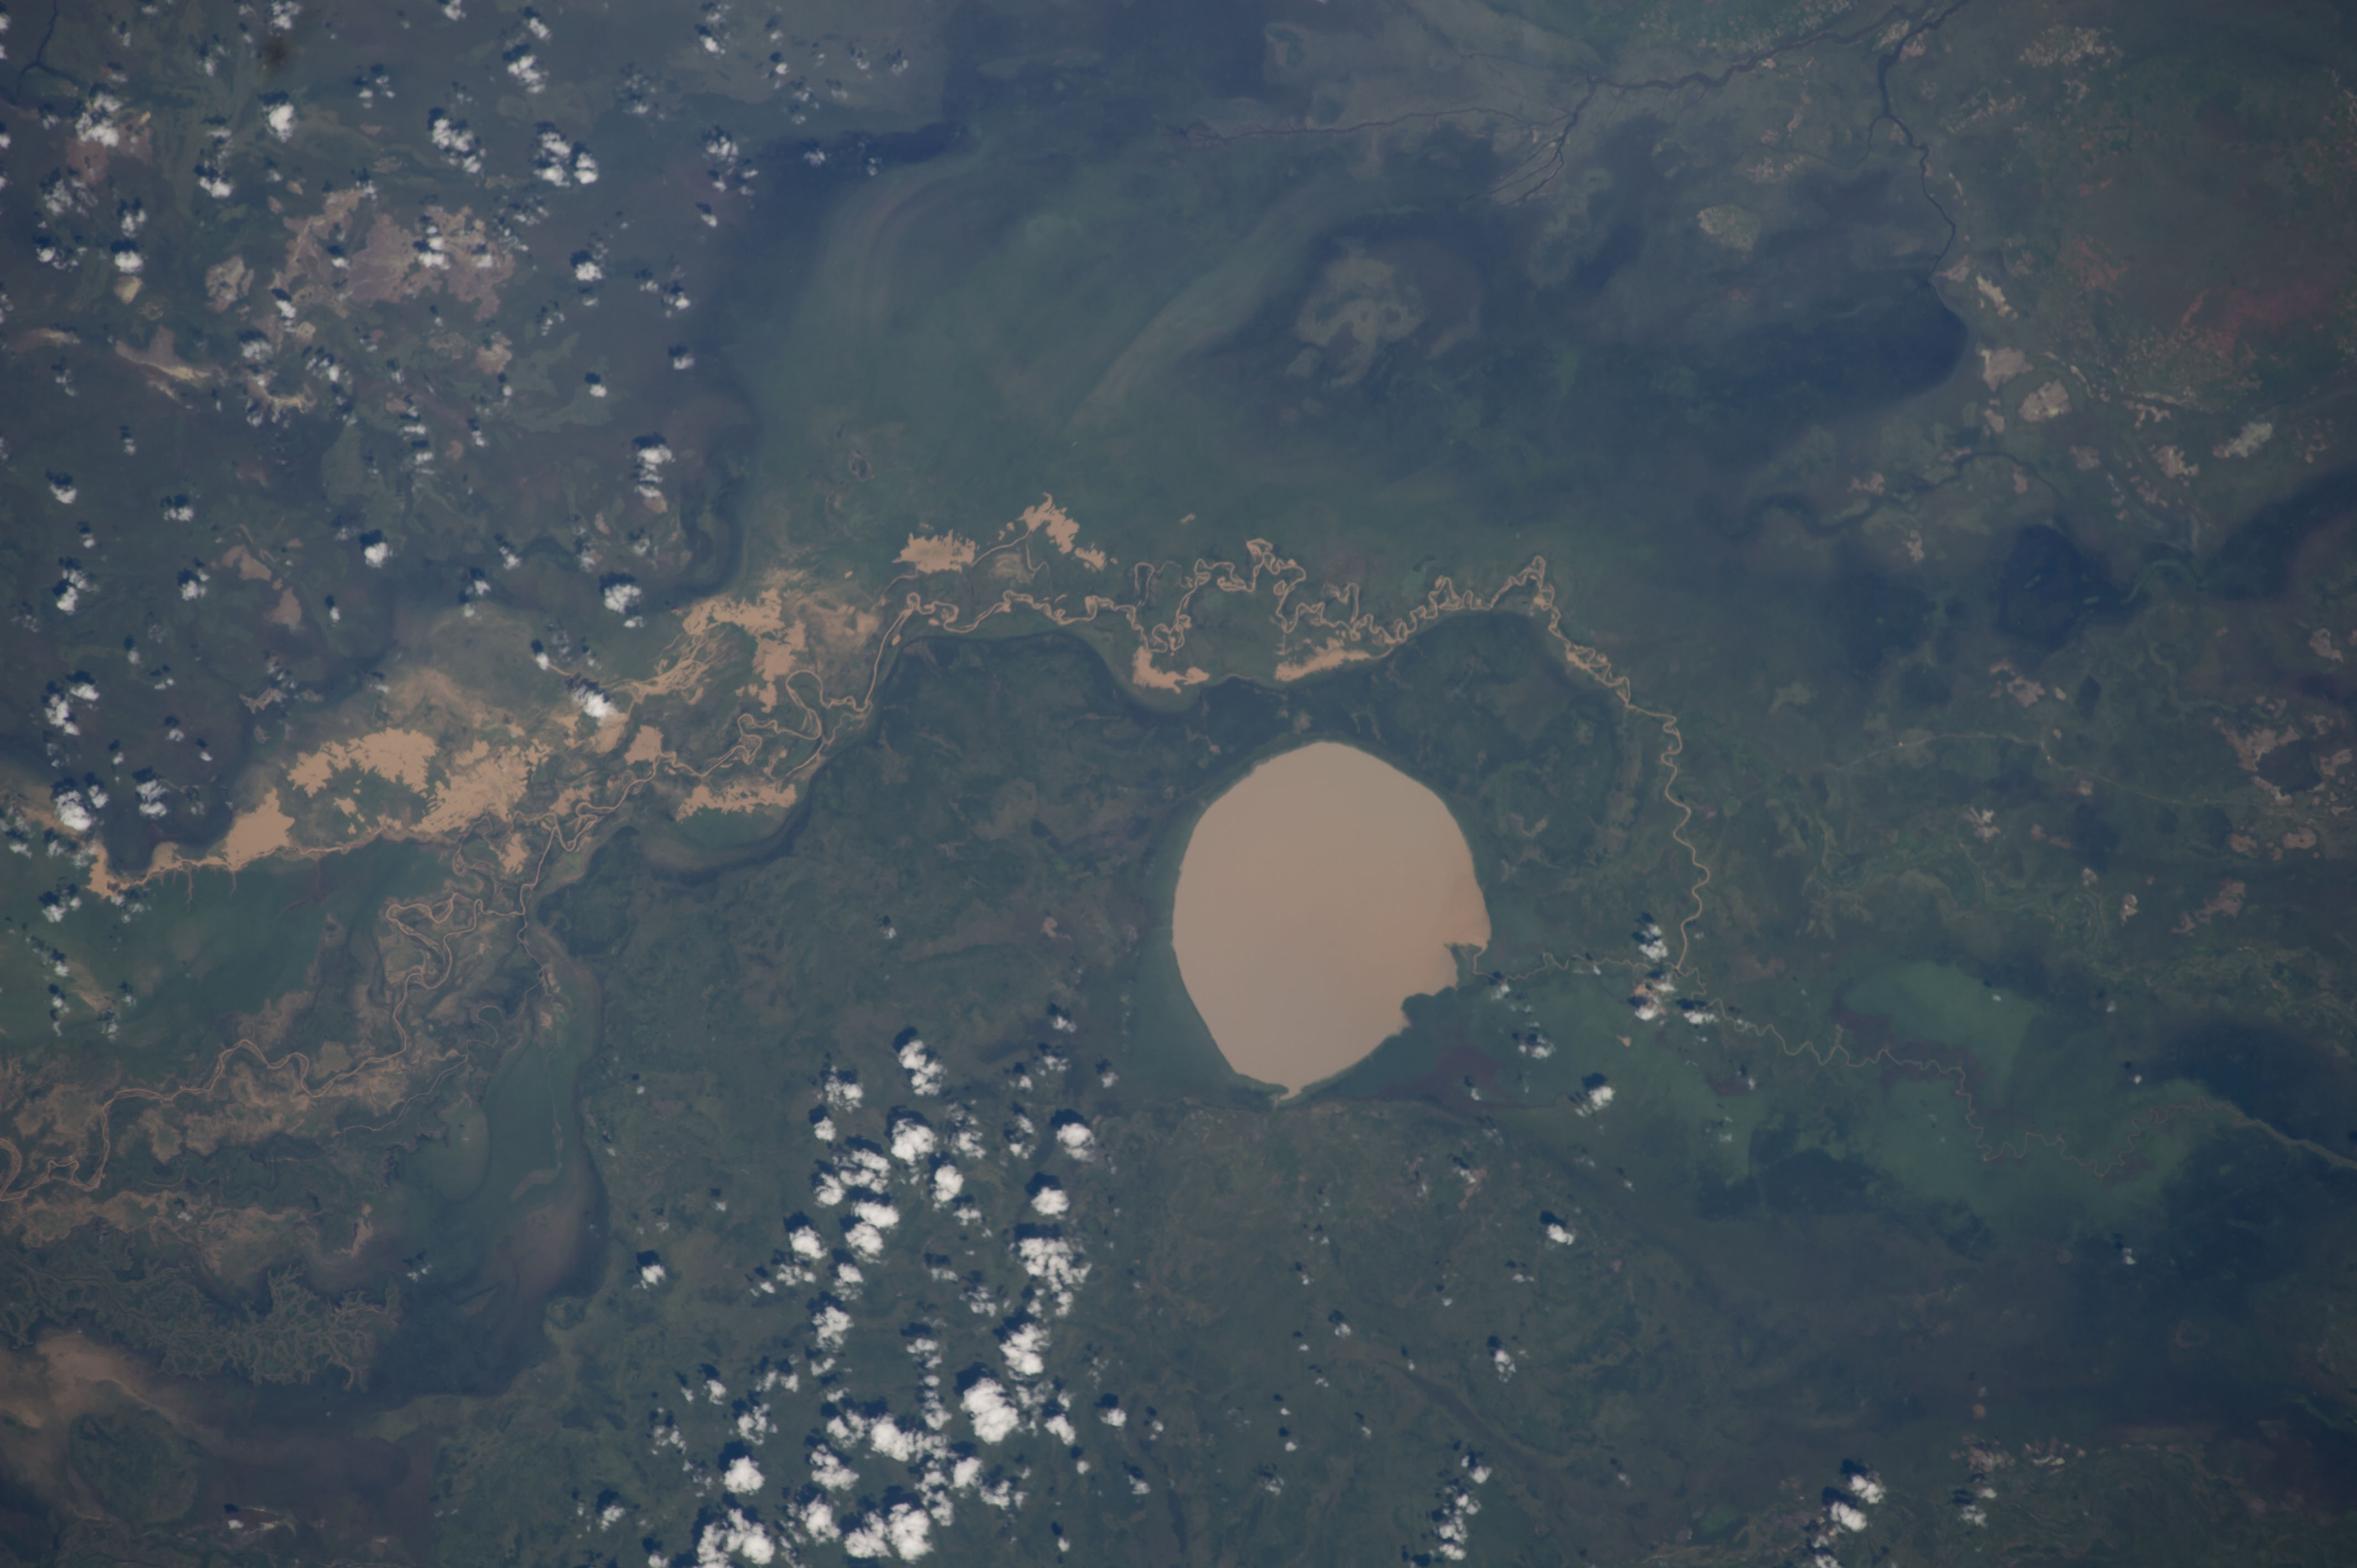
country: CHAD
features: AFRICA,LAKE,CHAD
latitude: 10.1
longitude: 19.5
